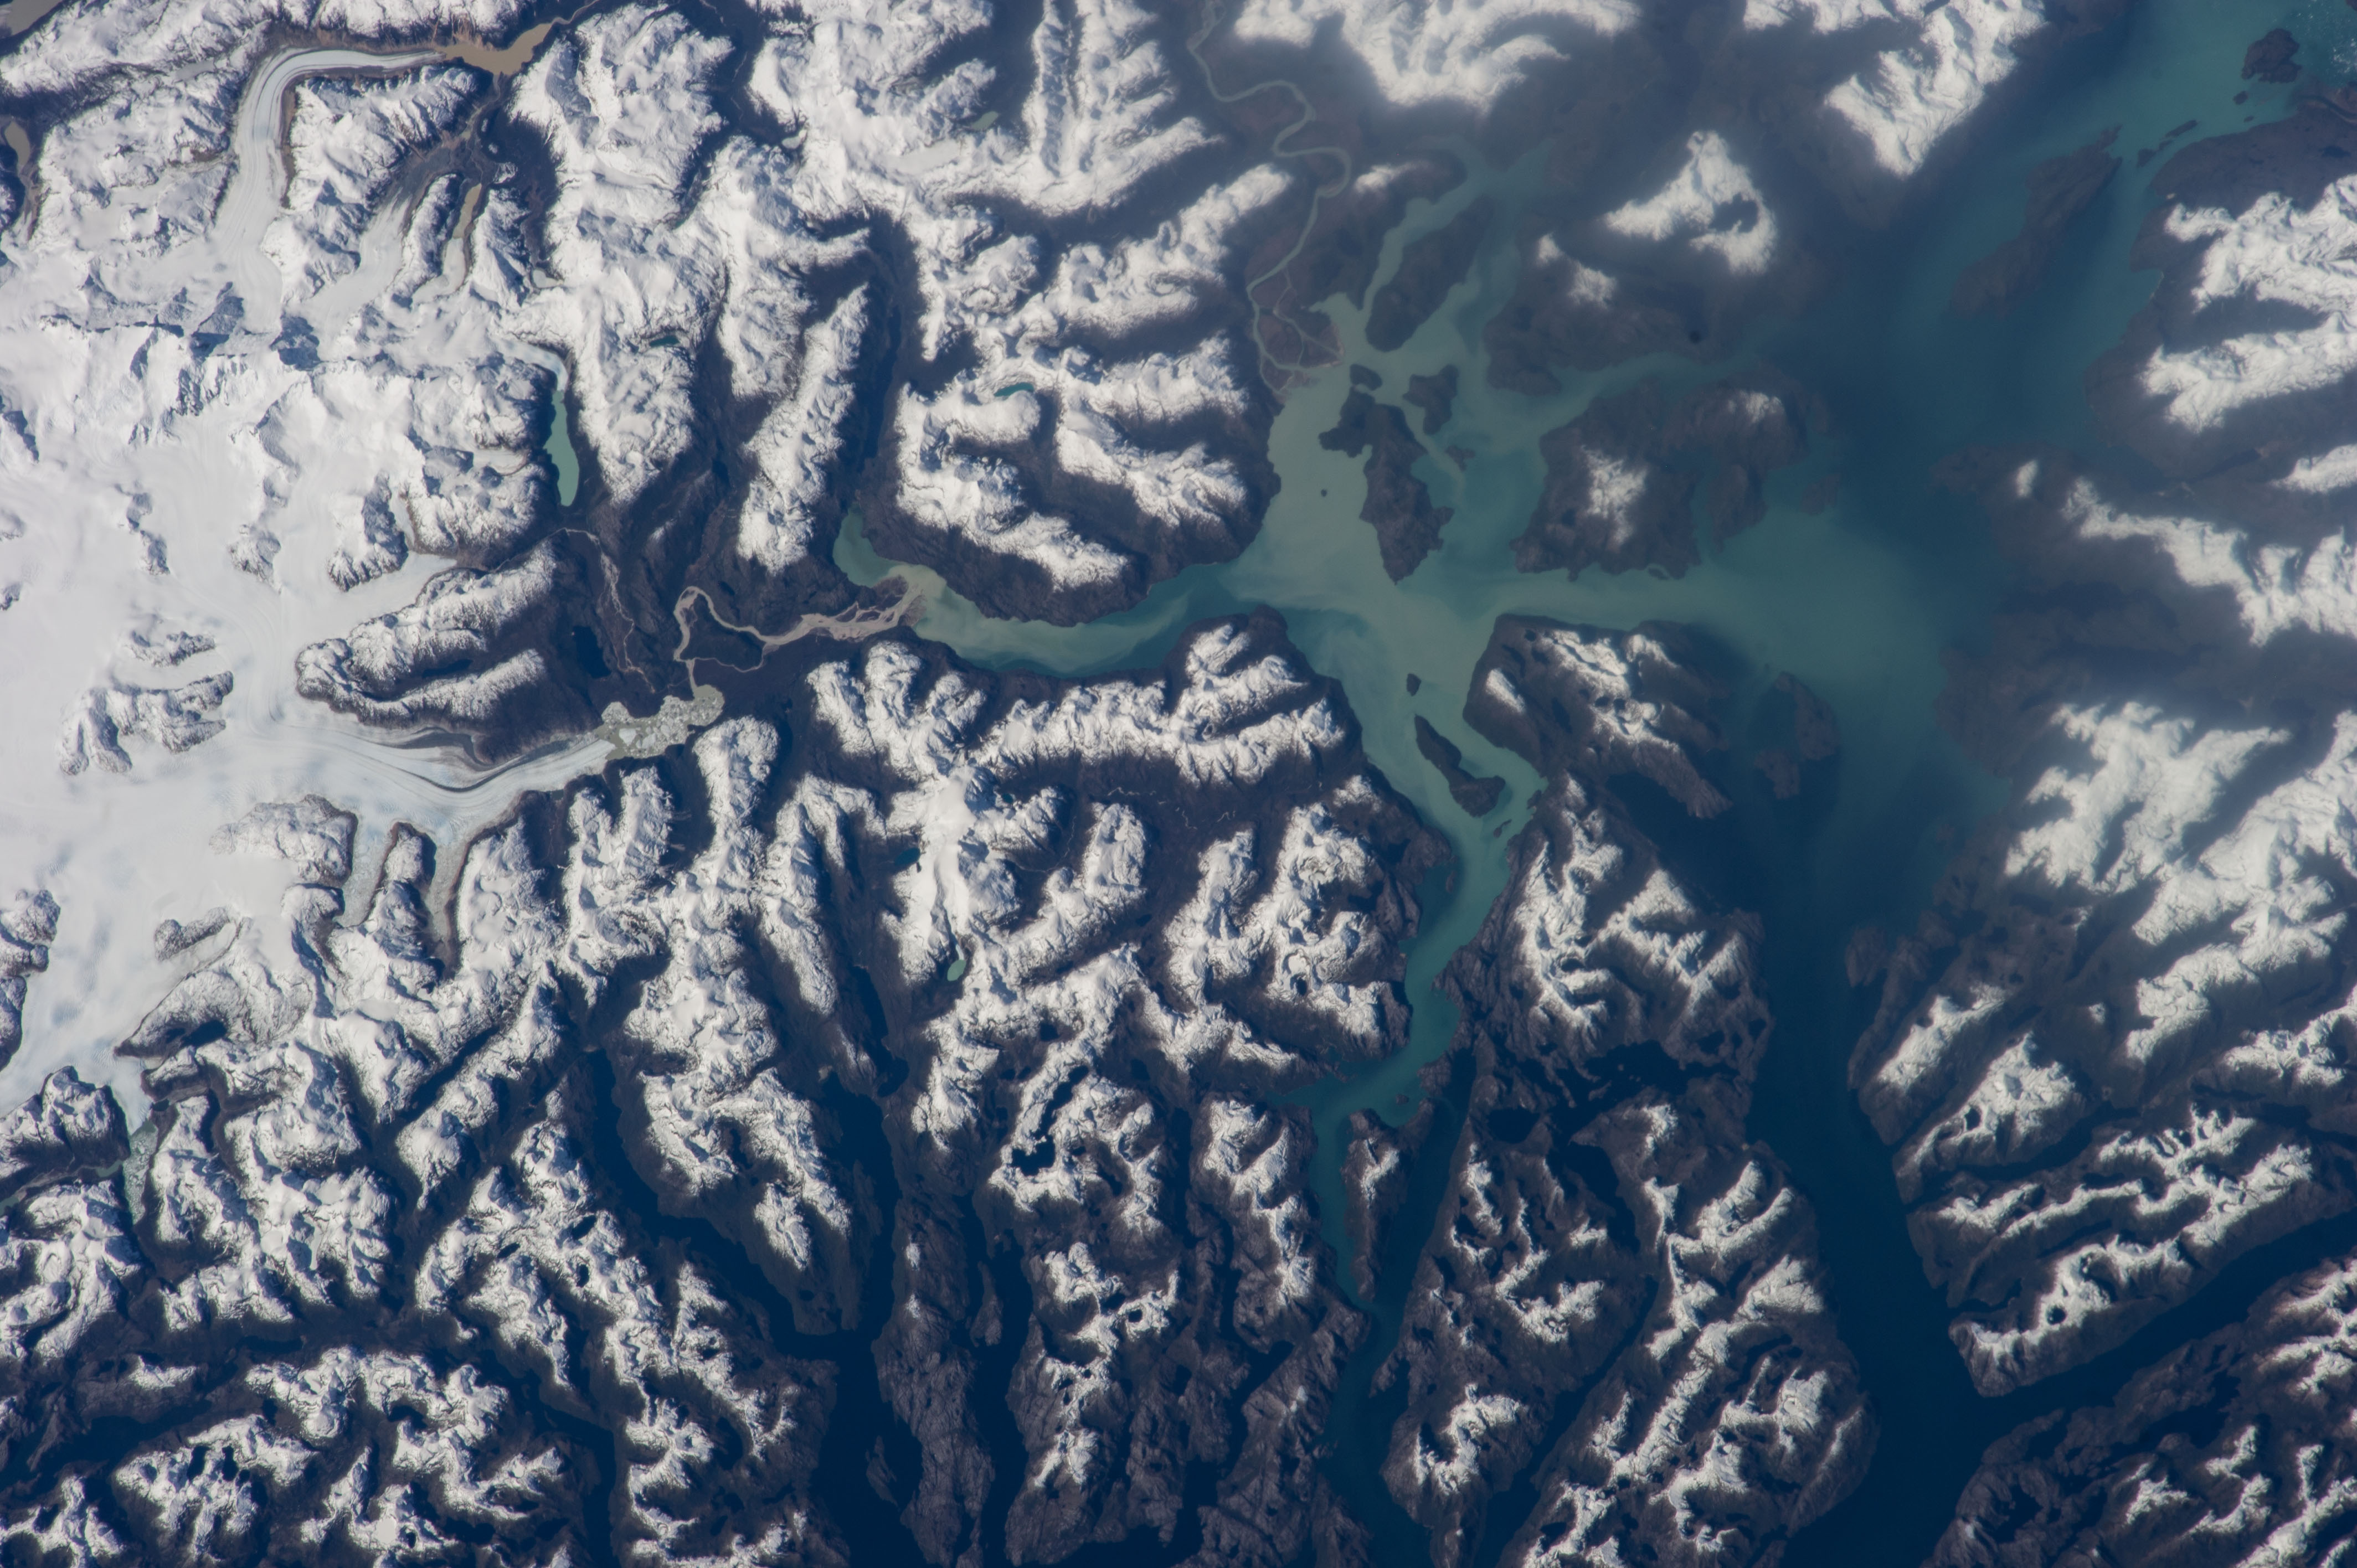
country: CHILE
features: STEFFEN GL., BAKER R., MITCHELL FJ.
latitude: -47.8
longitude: -73.9
